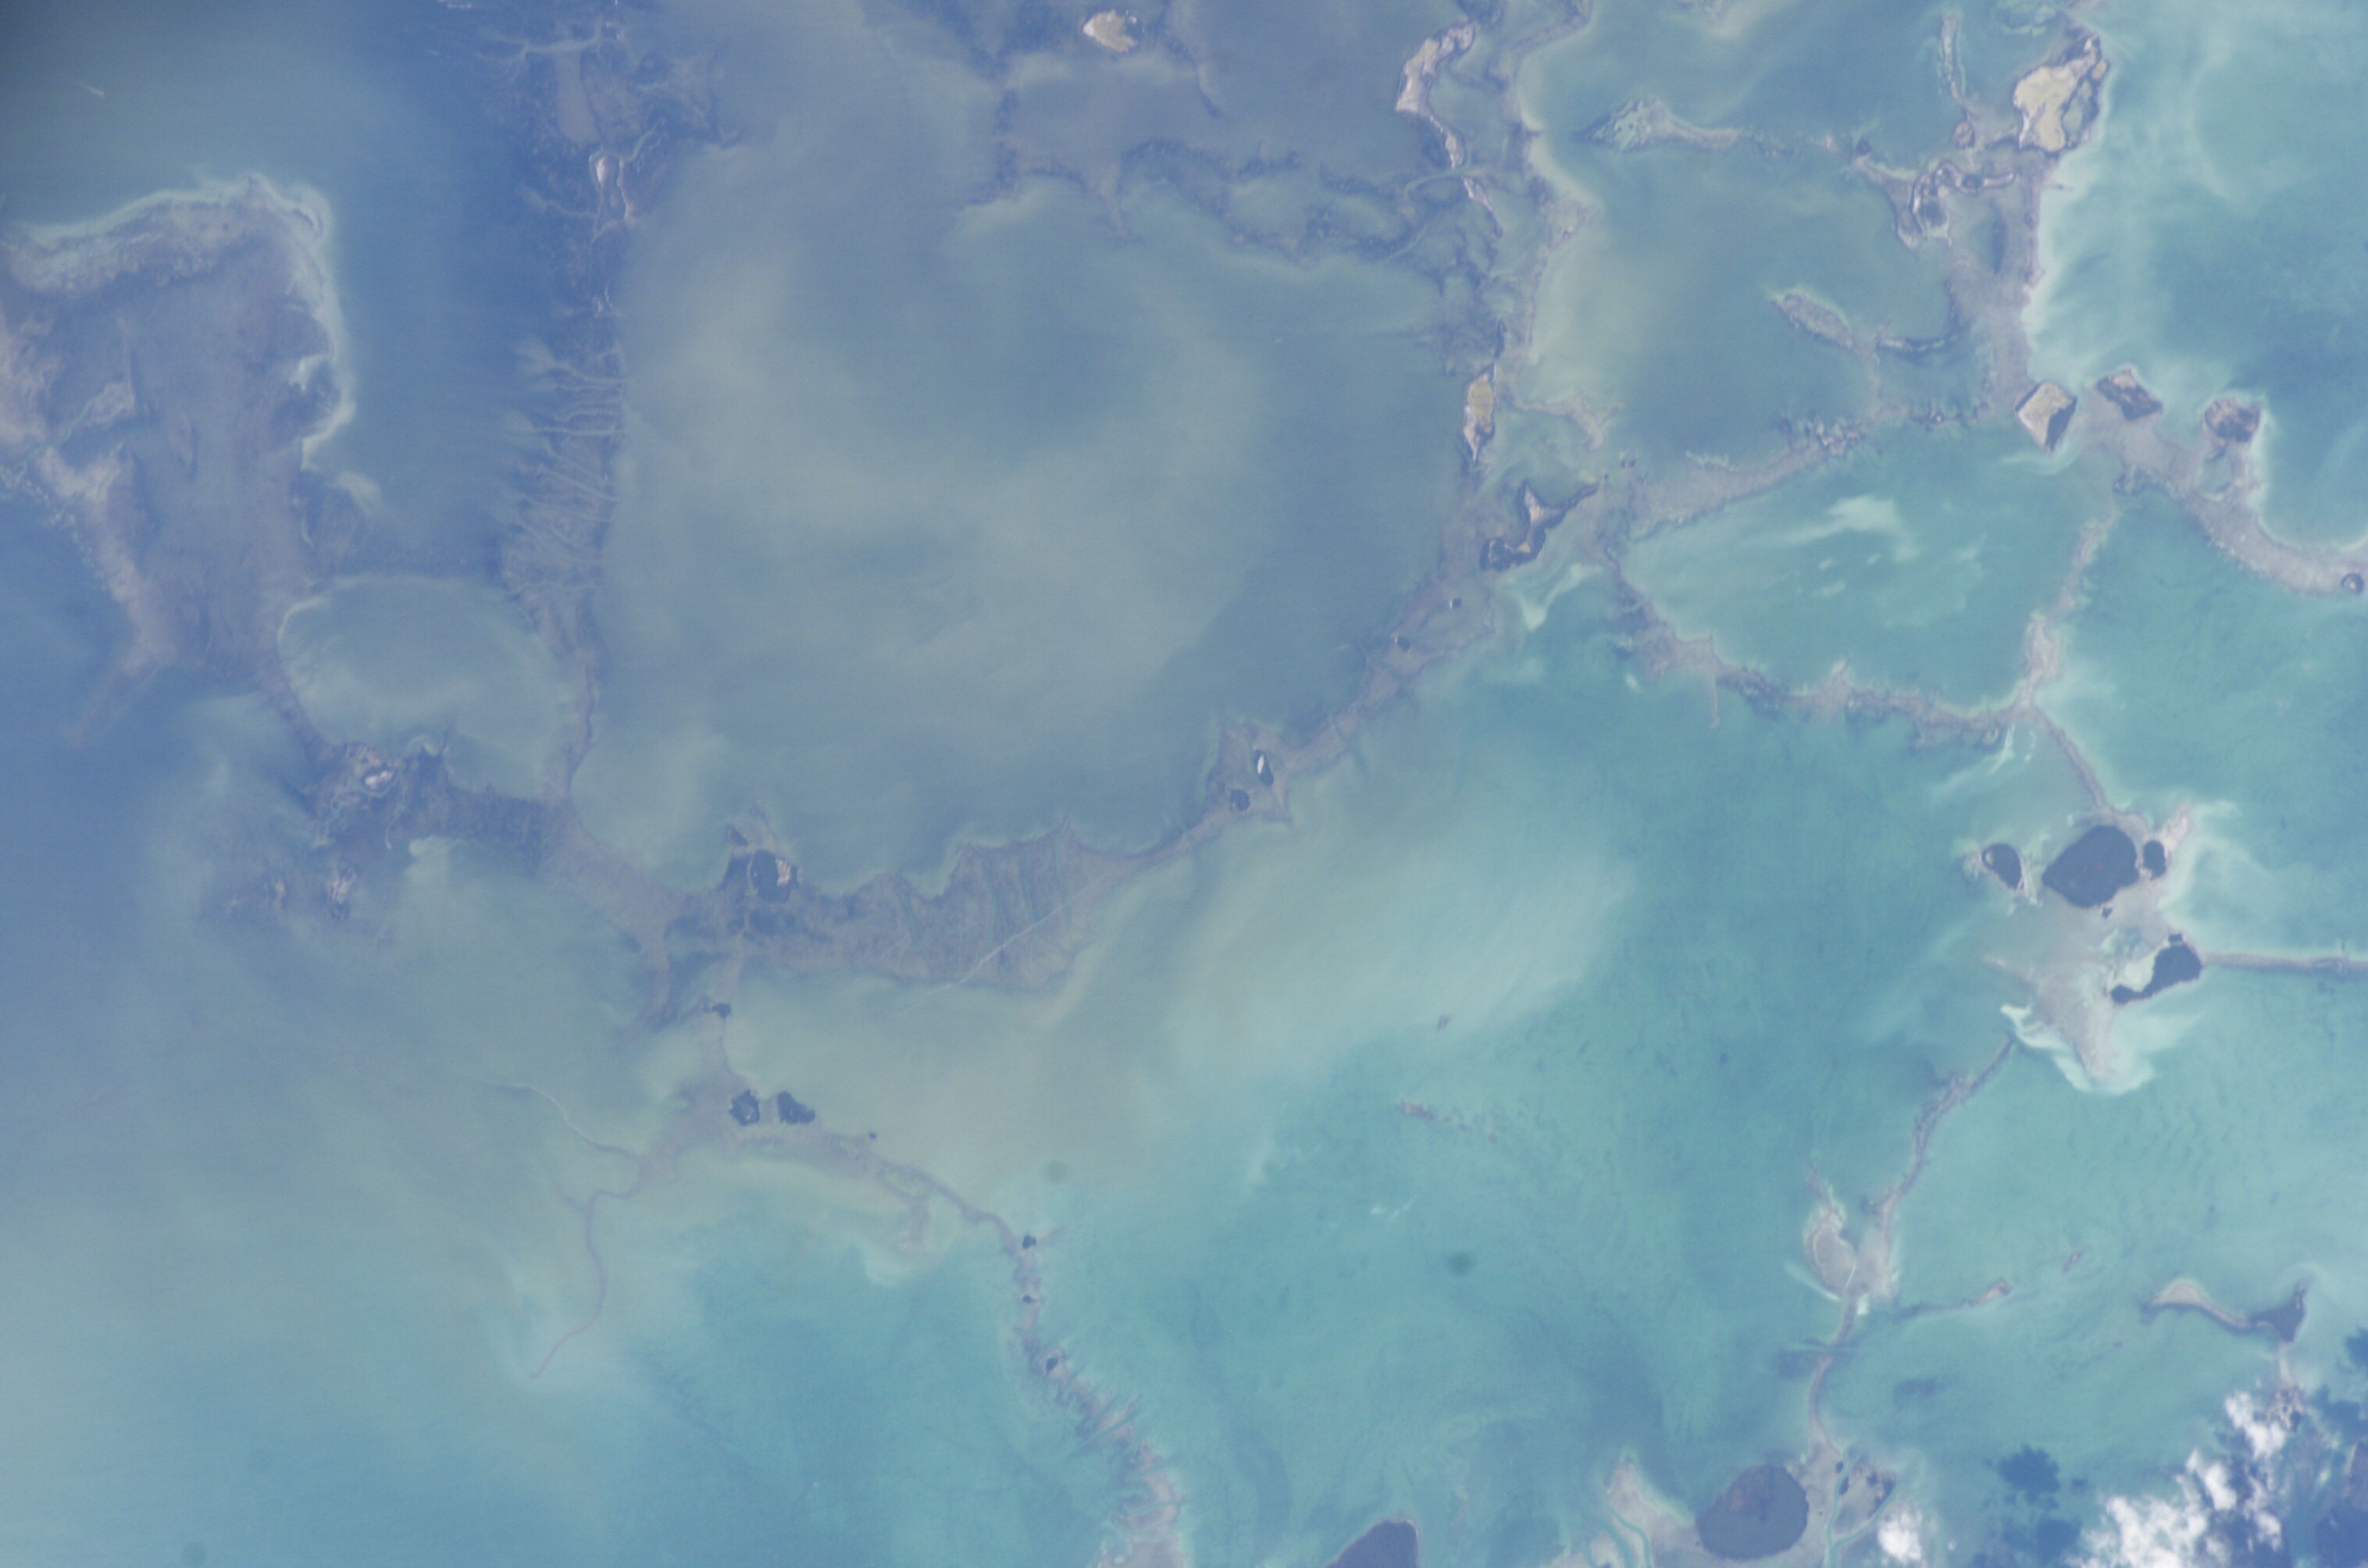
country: USA-FLORIDA
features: KEYS, REEFS, FLORIDA BAY
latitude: 25.0
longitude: -80.8
